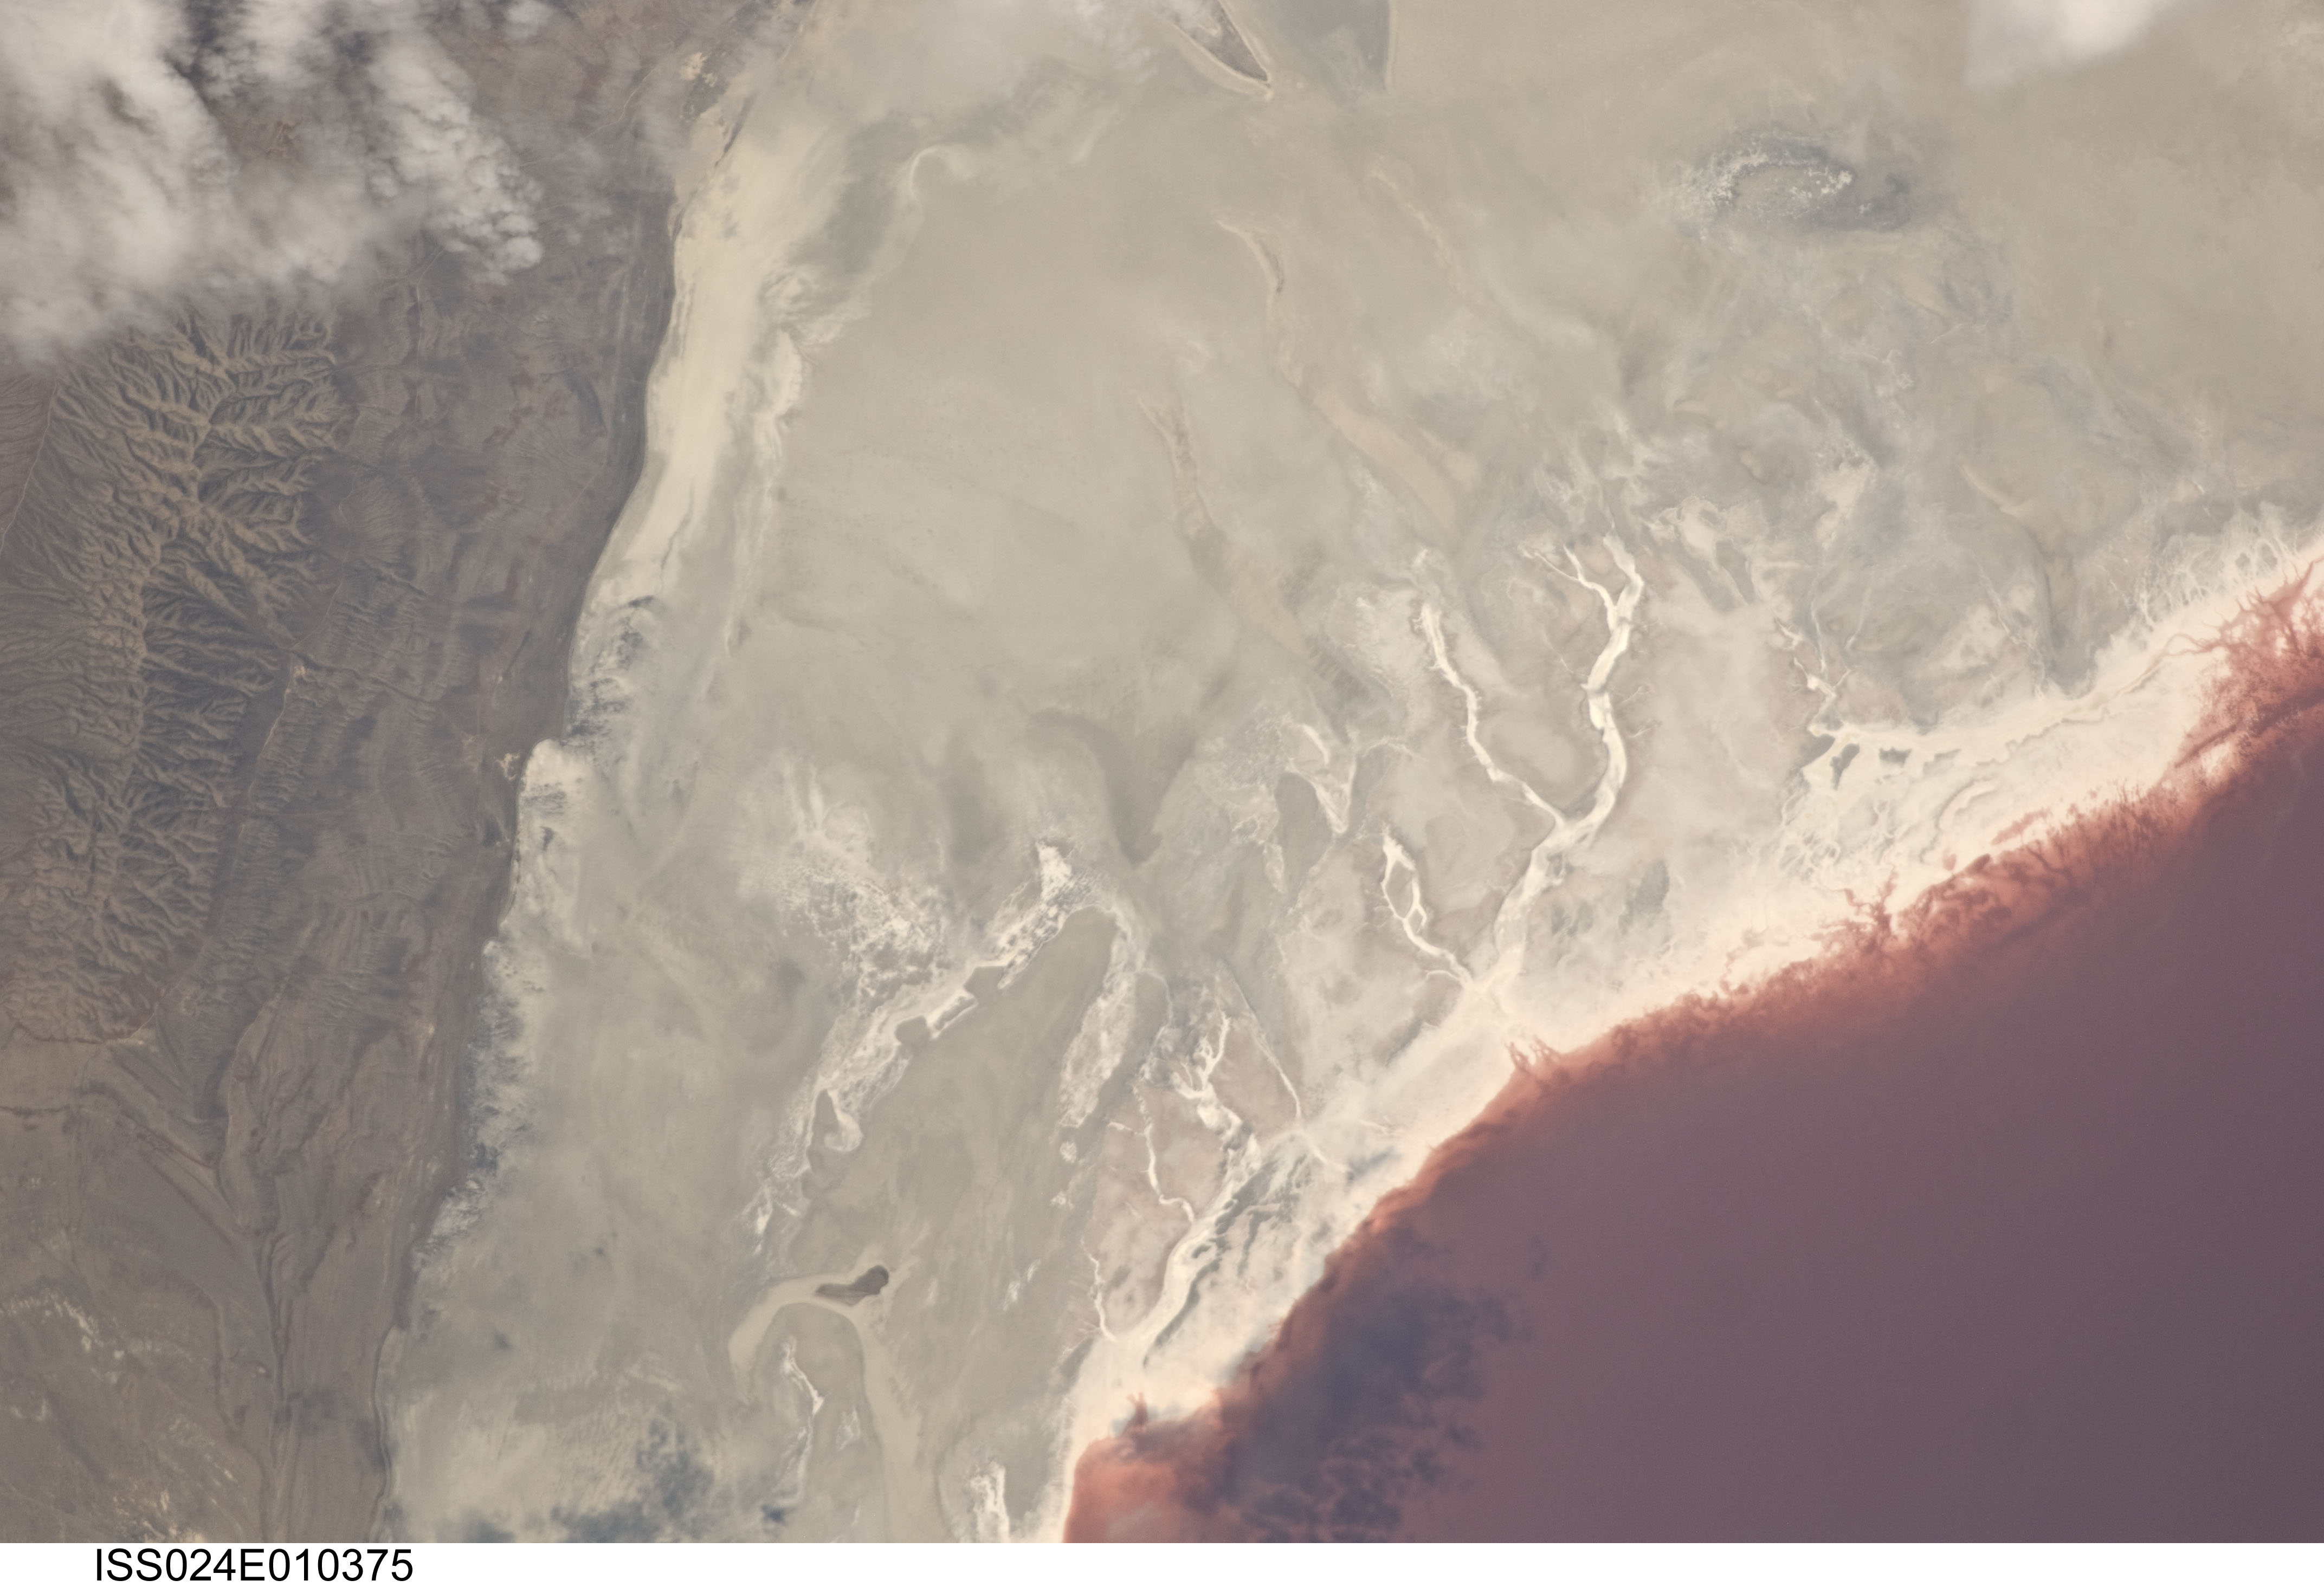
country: USA-UTAH
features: GREAT SALT L., HOGUP MTS., MUD FLATS
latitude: 41.5
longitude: -113.0
